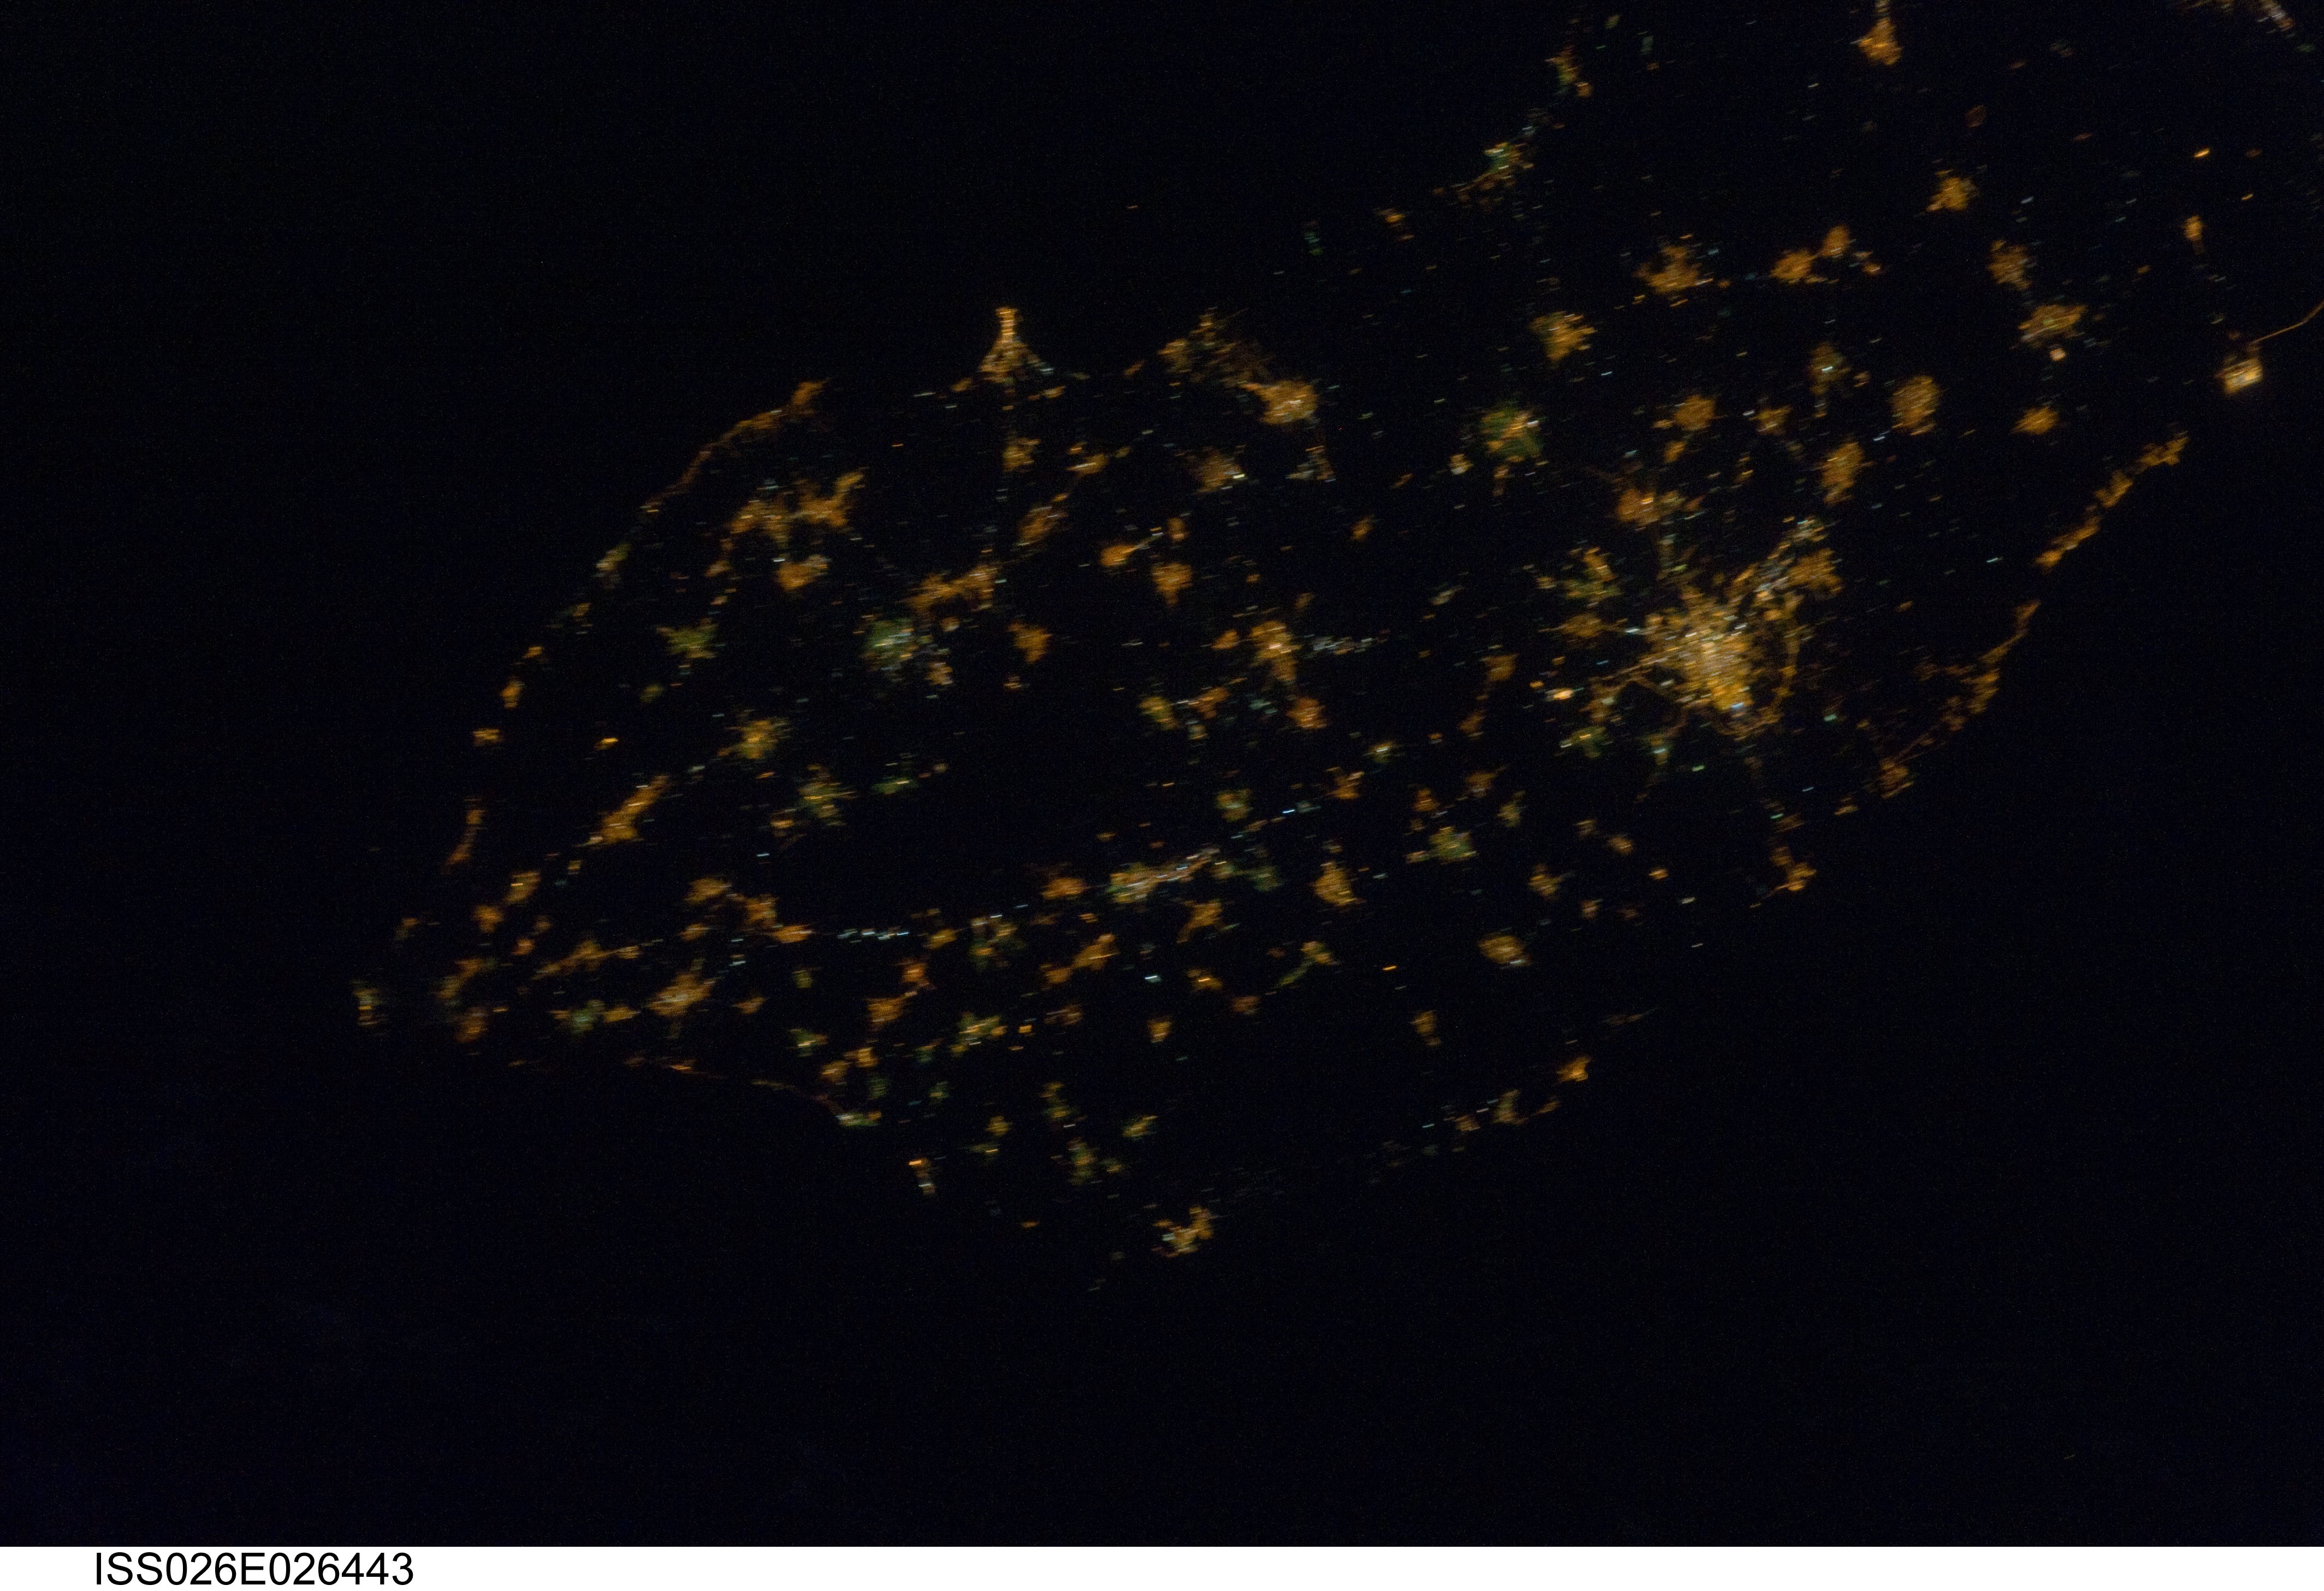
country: ITALY
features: LECCE AT NIGHT
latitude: 40.1
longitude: 18.2
